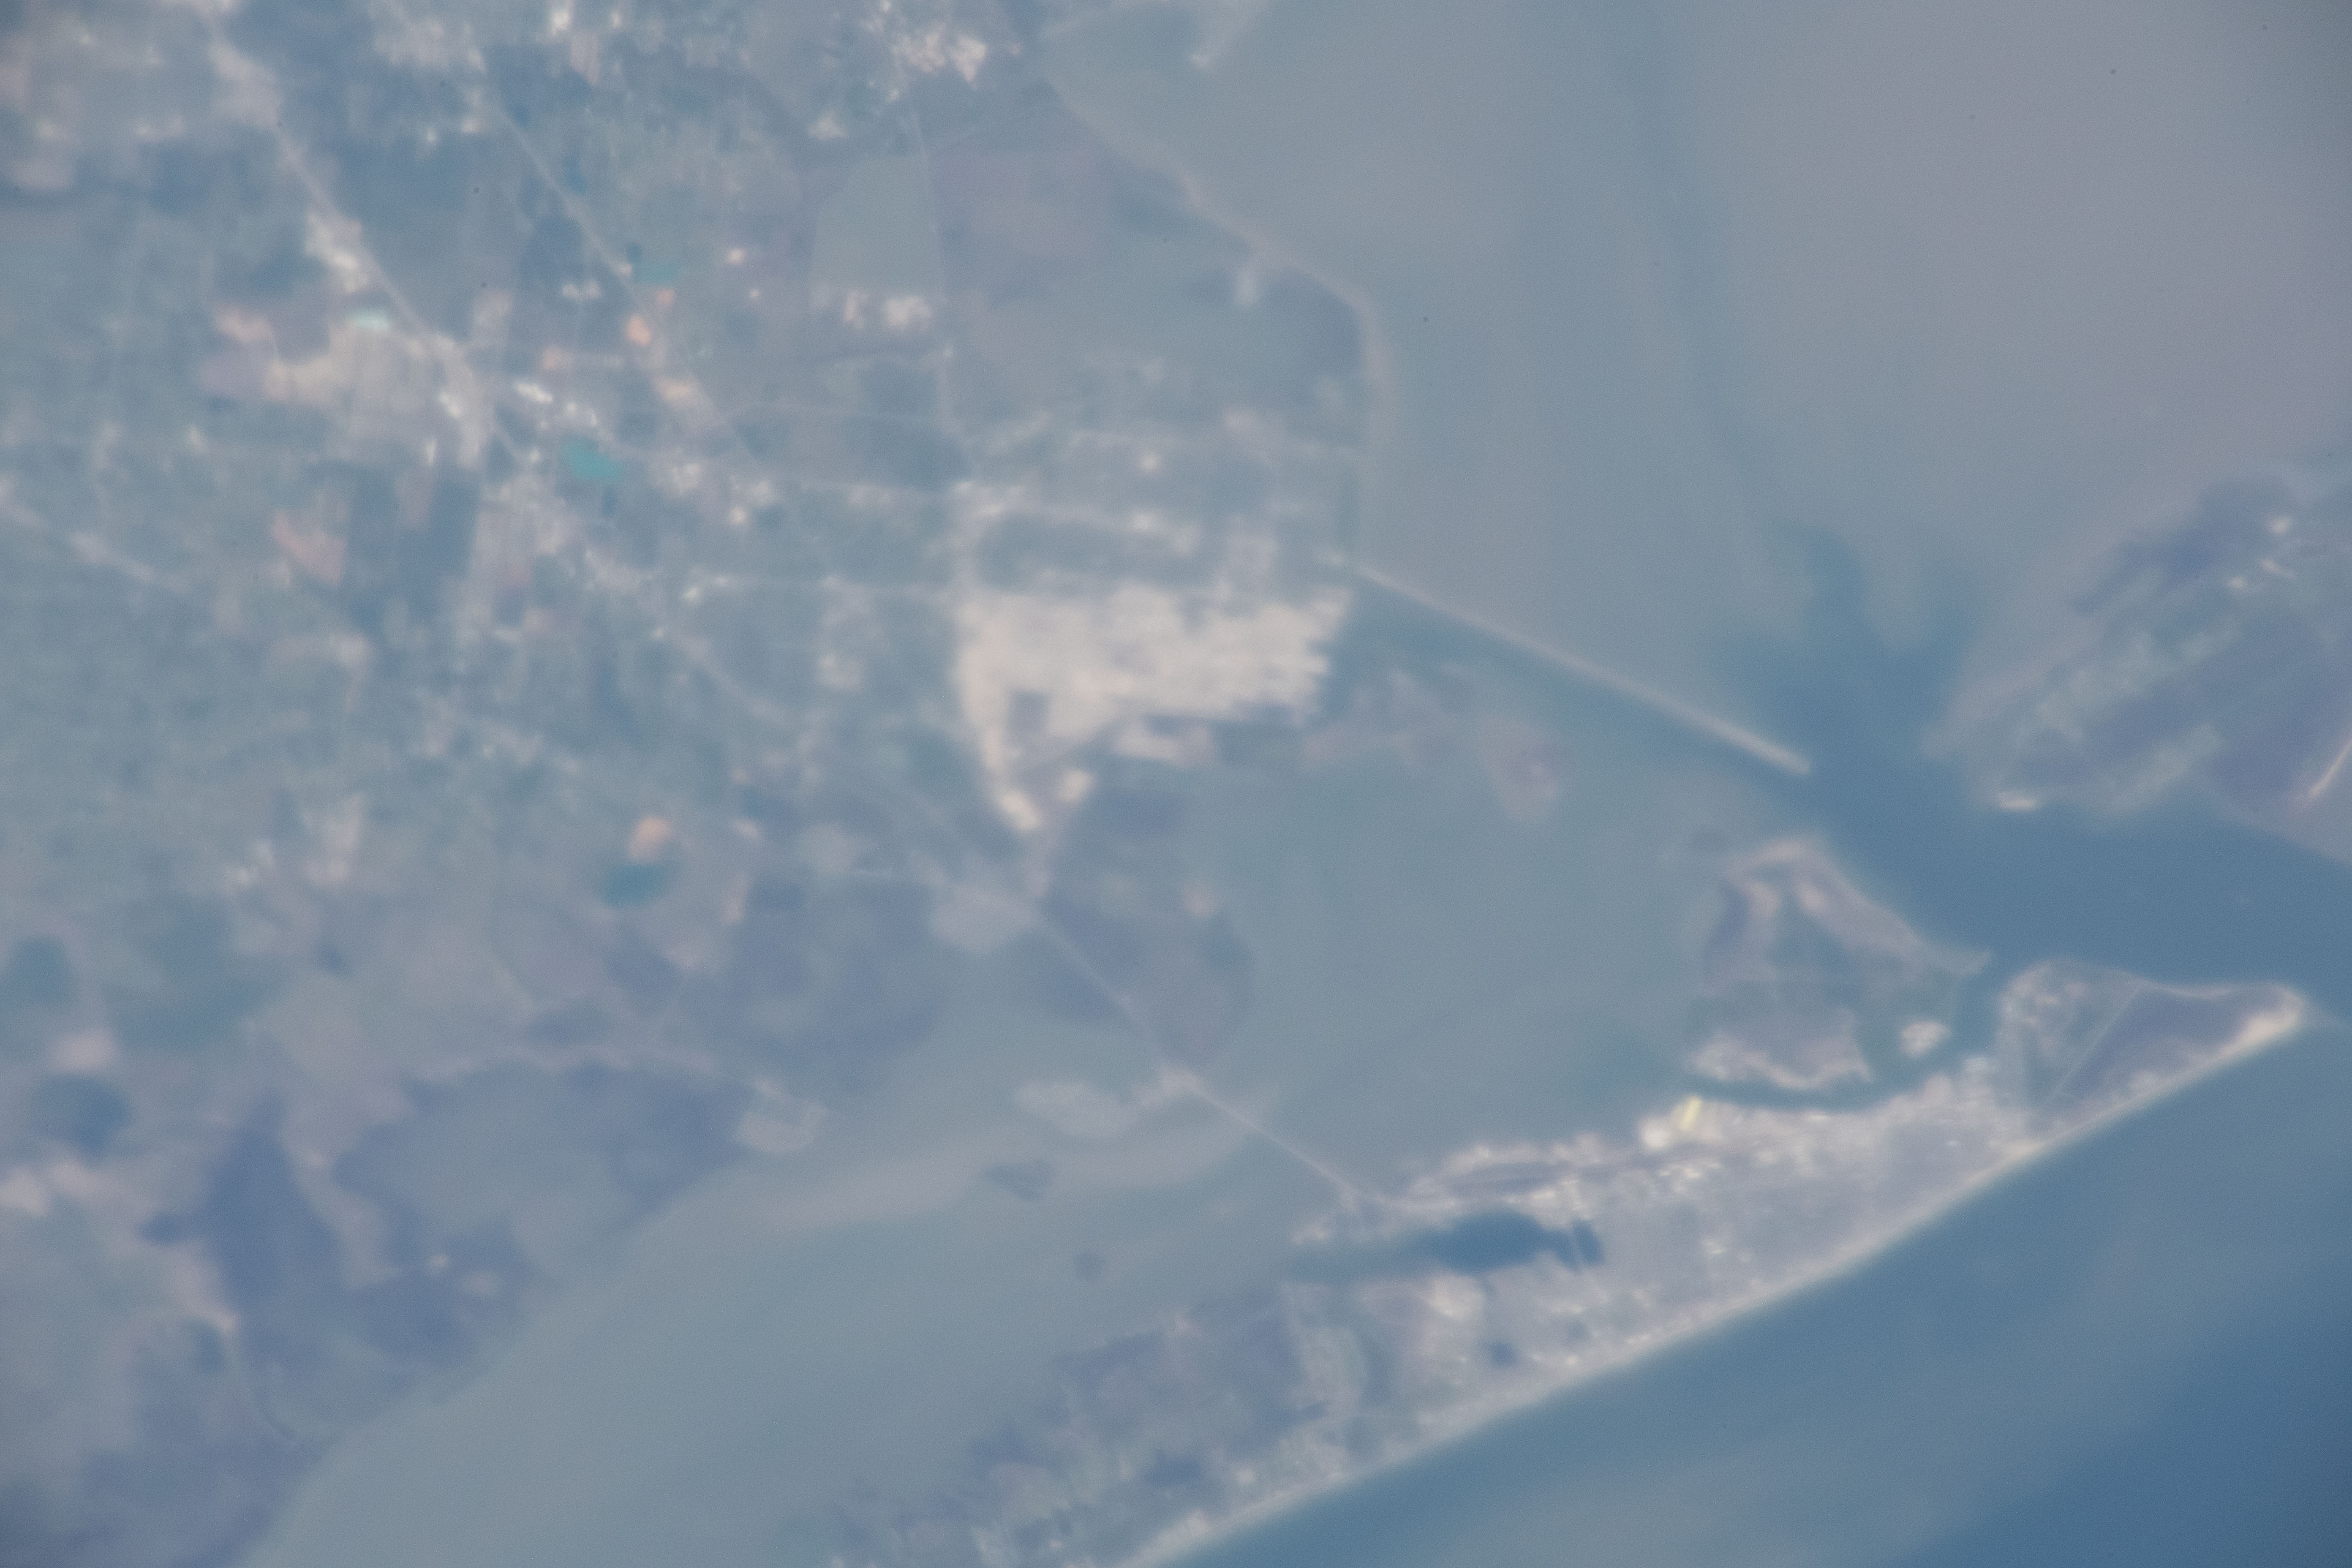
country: USA-TEXAS
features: TEXAS CITY, GALVESTON BAY
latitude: 29.3
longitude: -94.9
